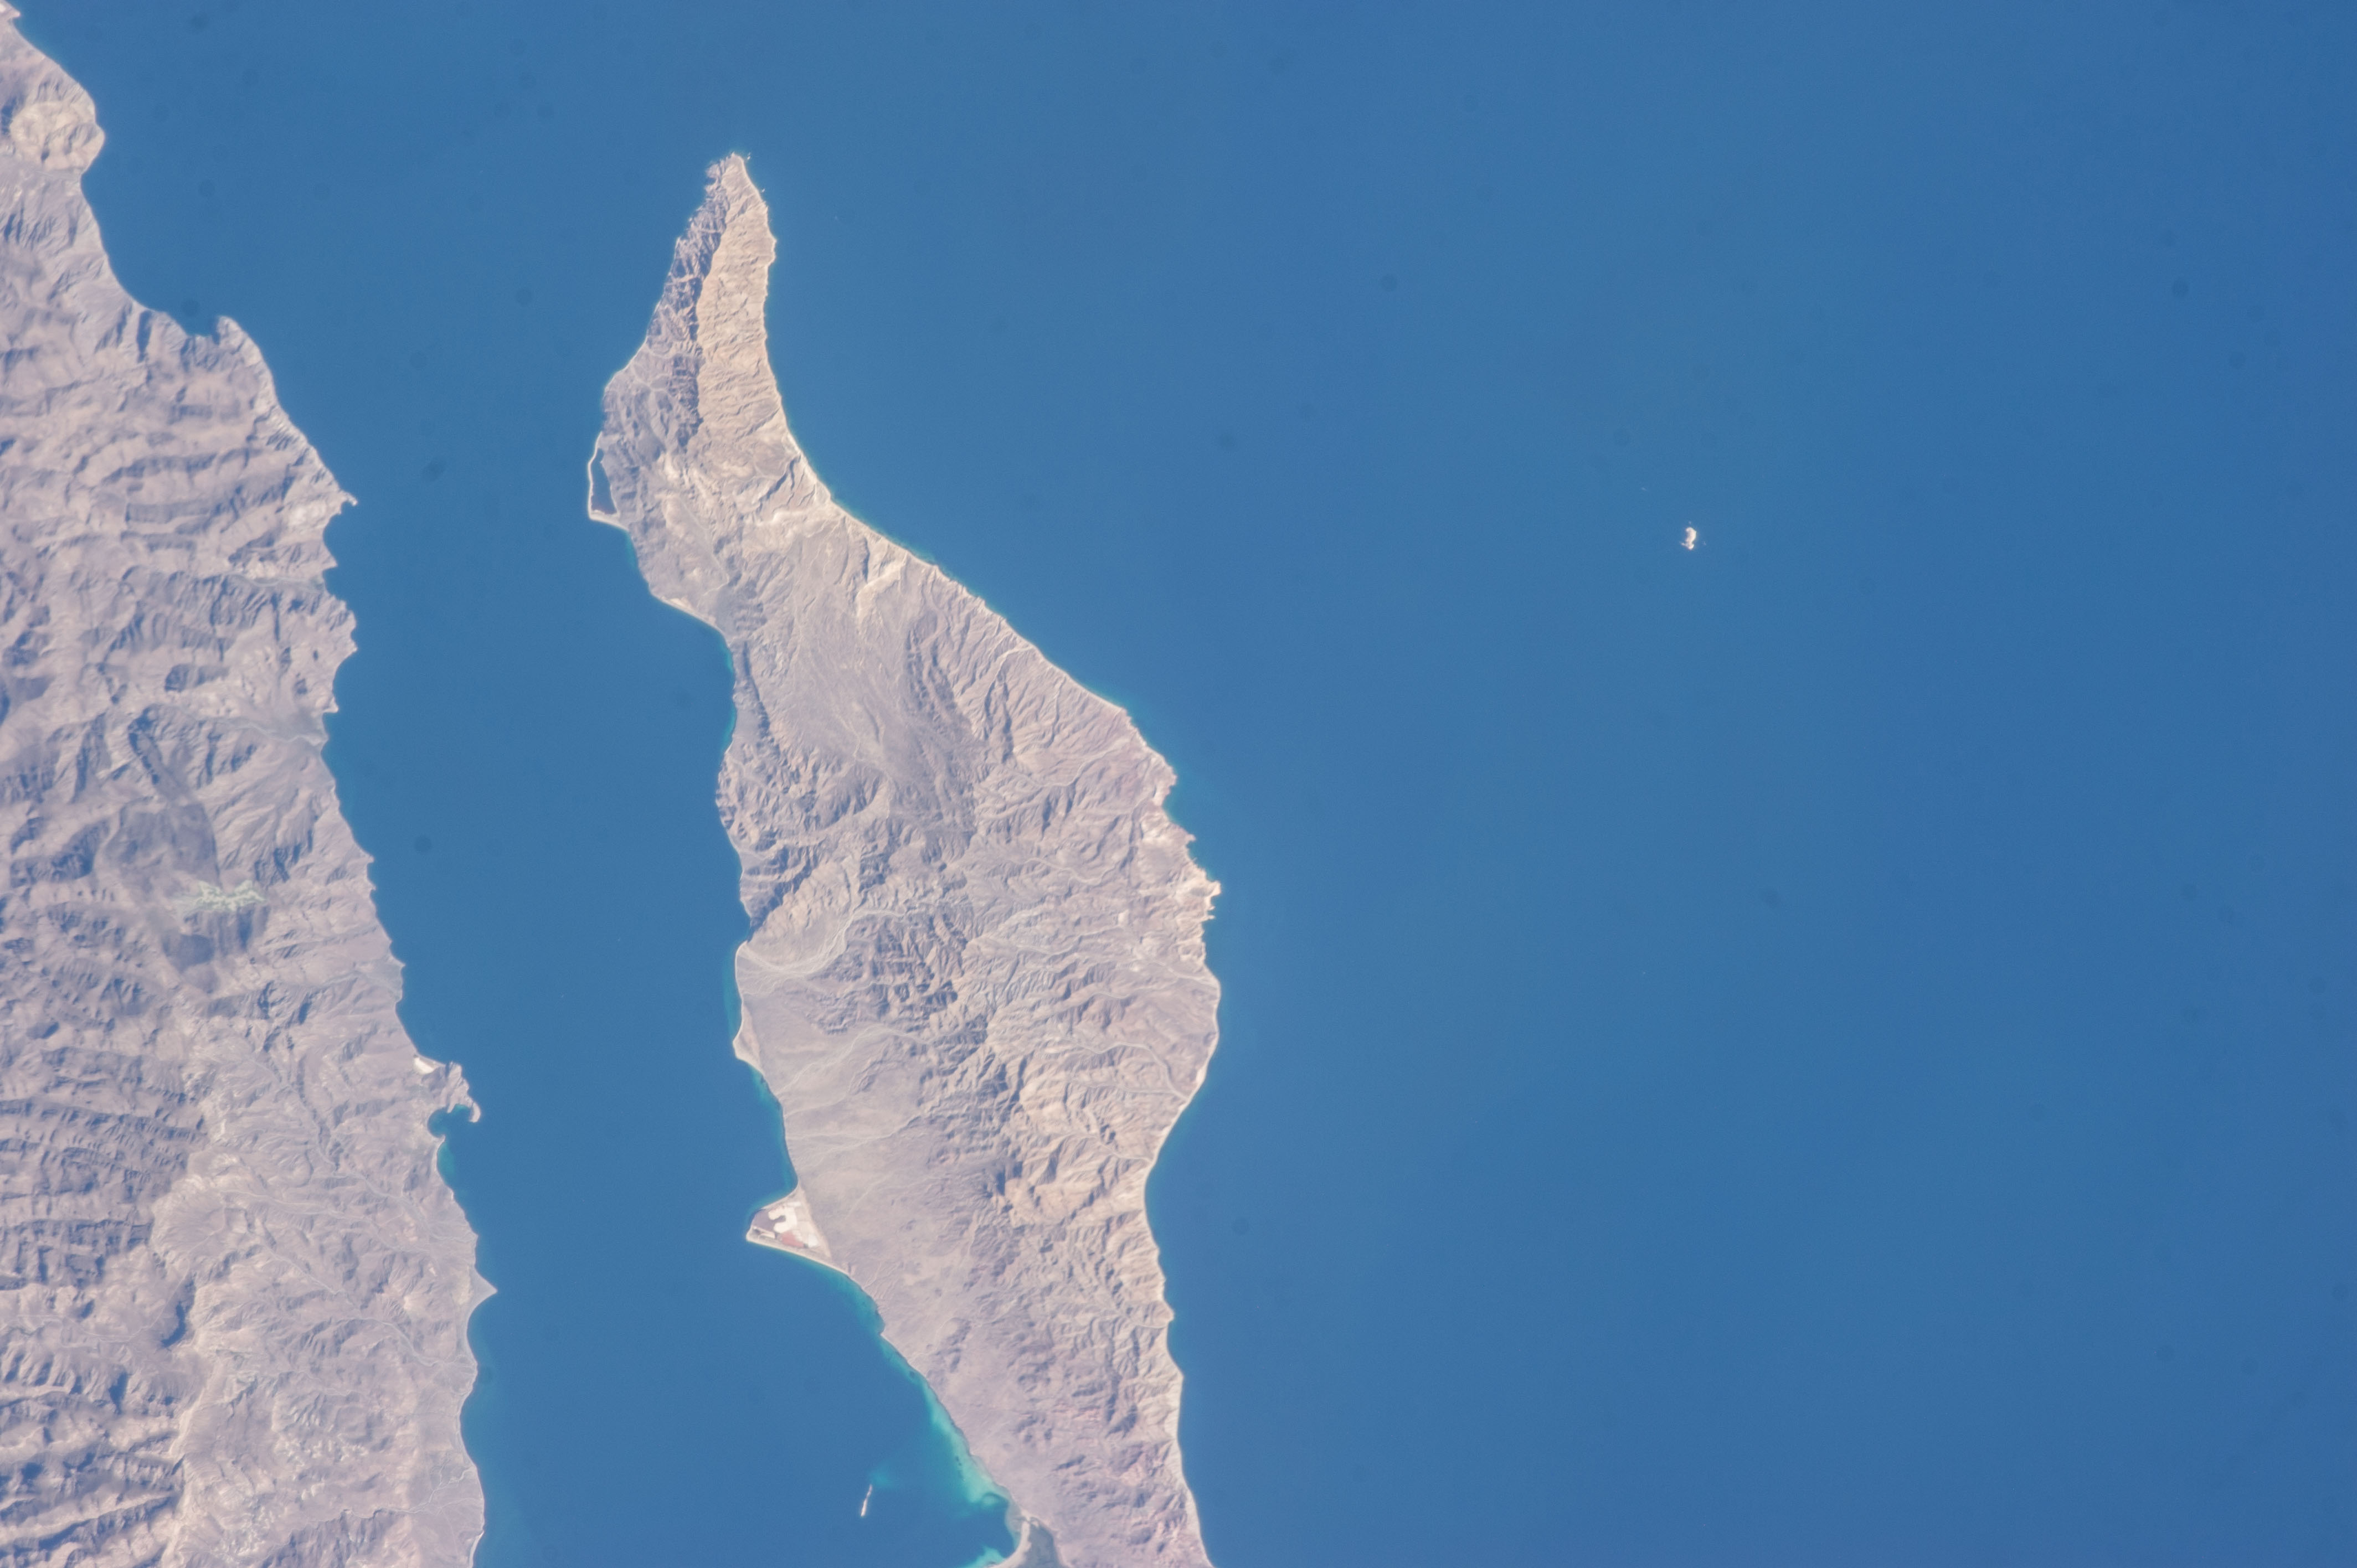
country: MEXICO
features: SAN JOSE ISLAND, SAN FRANCISQUITO ISLAND, GULF OF CALIFORNIA
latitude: 25.0
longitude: -110.6
